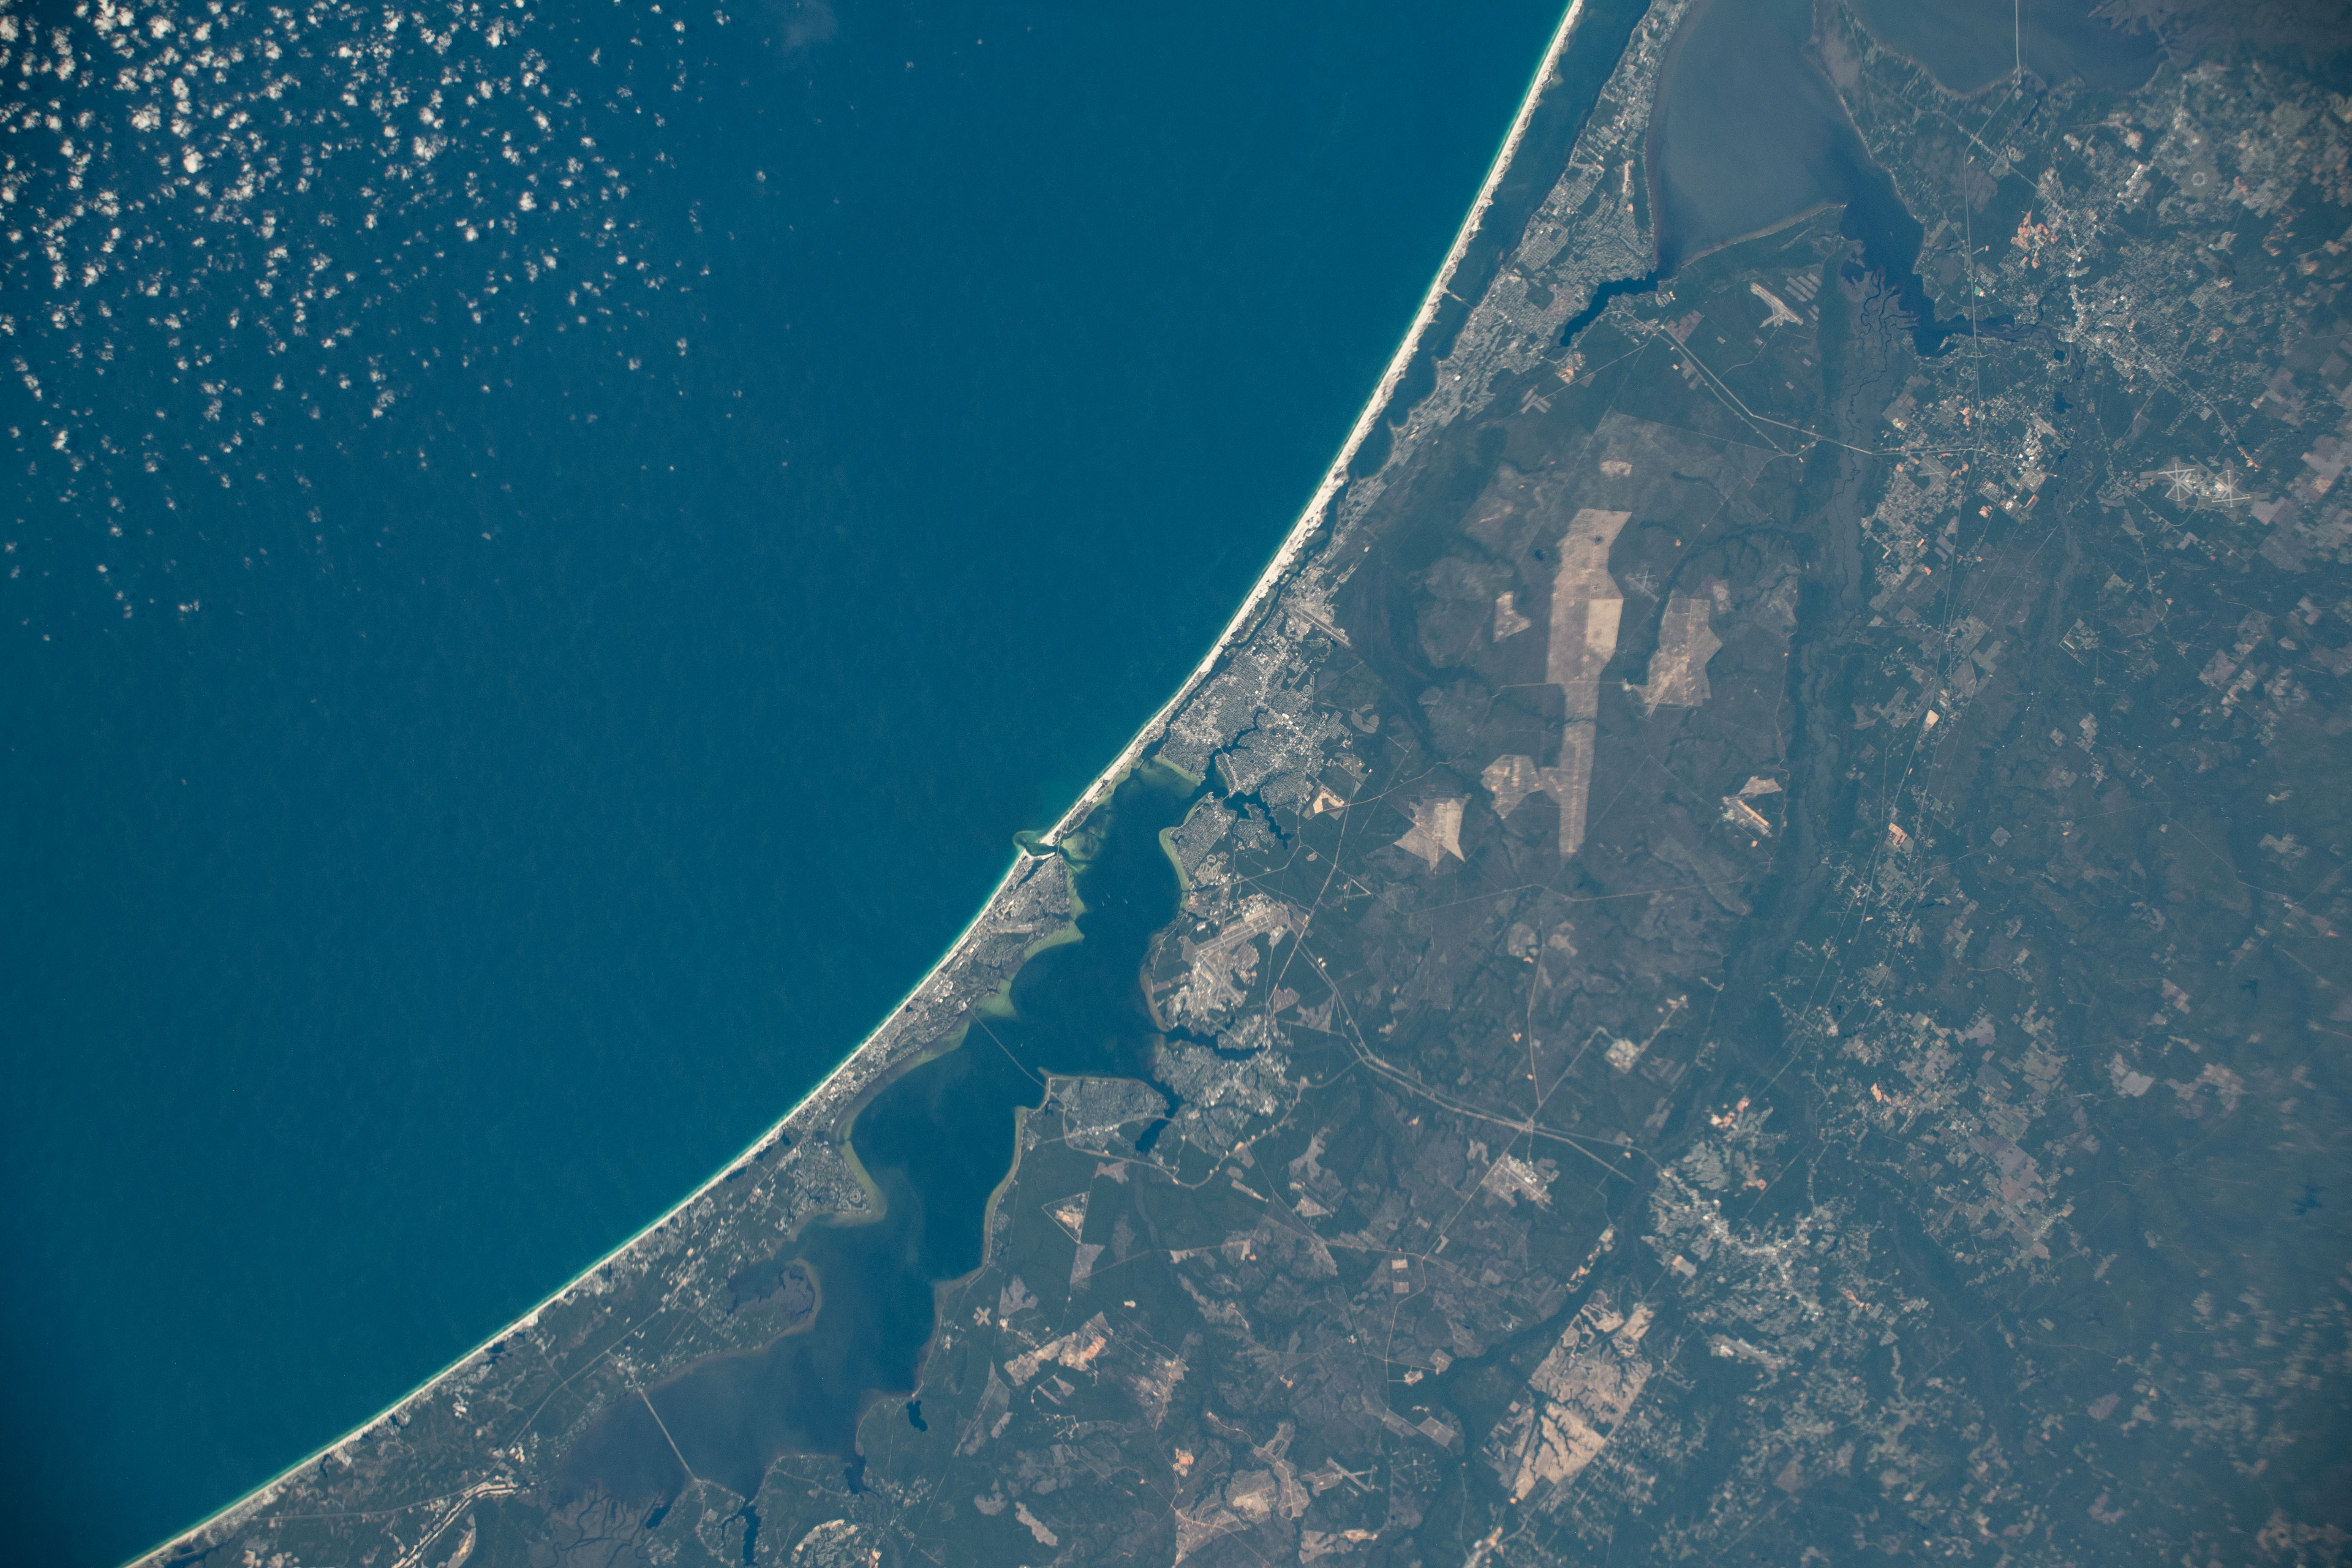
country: USA-FLORIDA
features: CHOCTAWHATCHEE BAY, SANTA ROSA BEACH, EAST BAY
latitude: 30.5
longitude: -86.7
